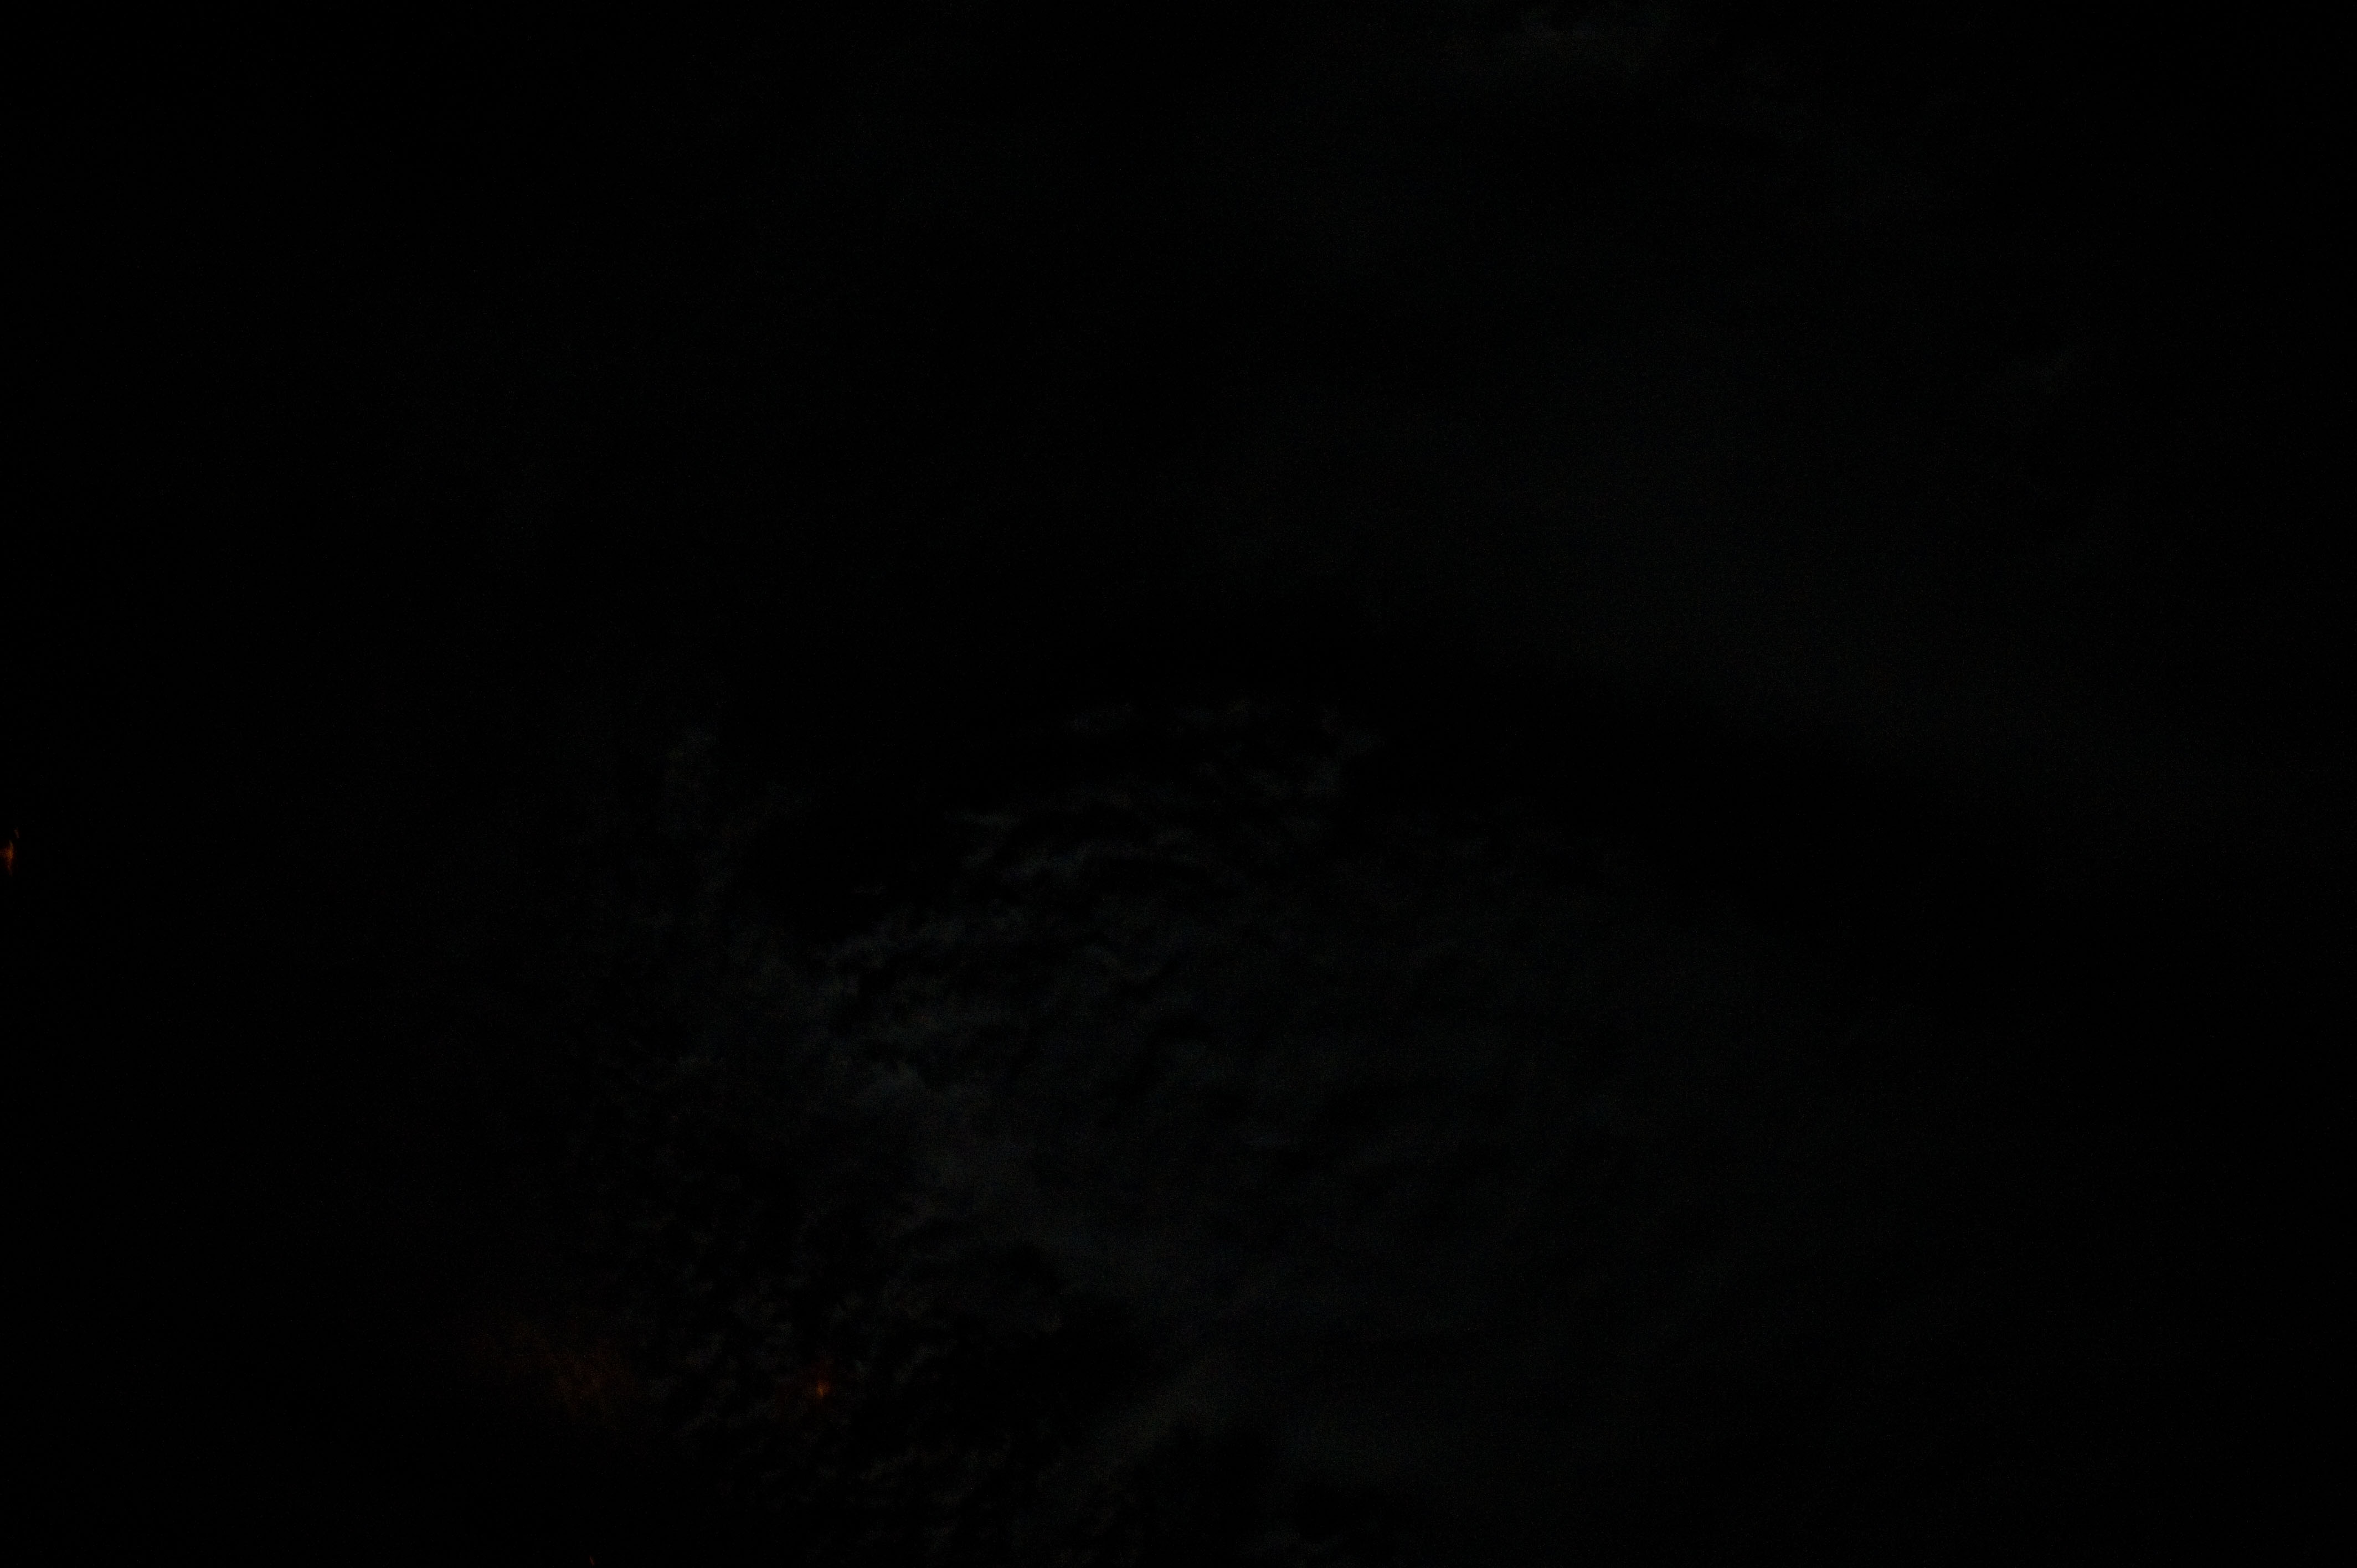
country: USA-OKLAHOMA
